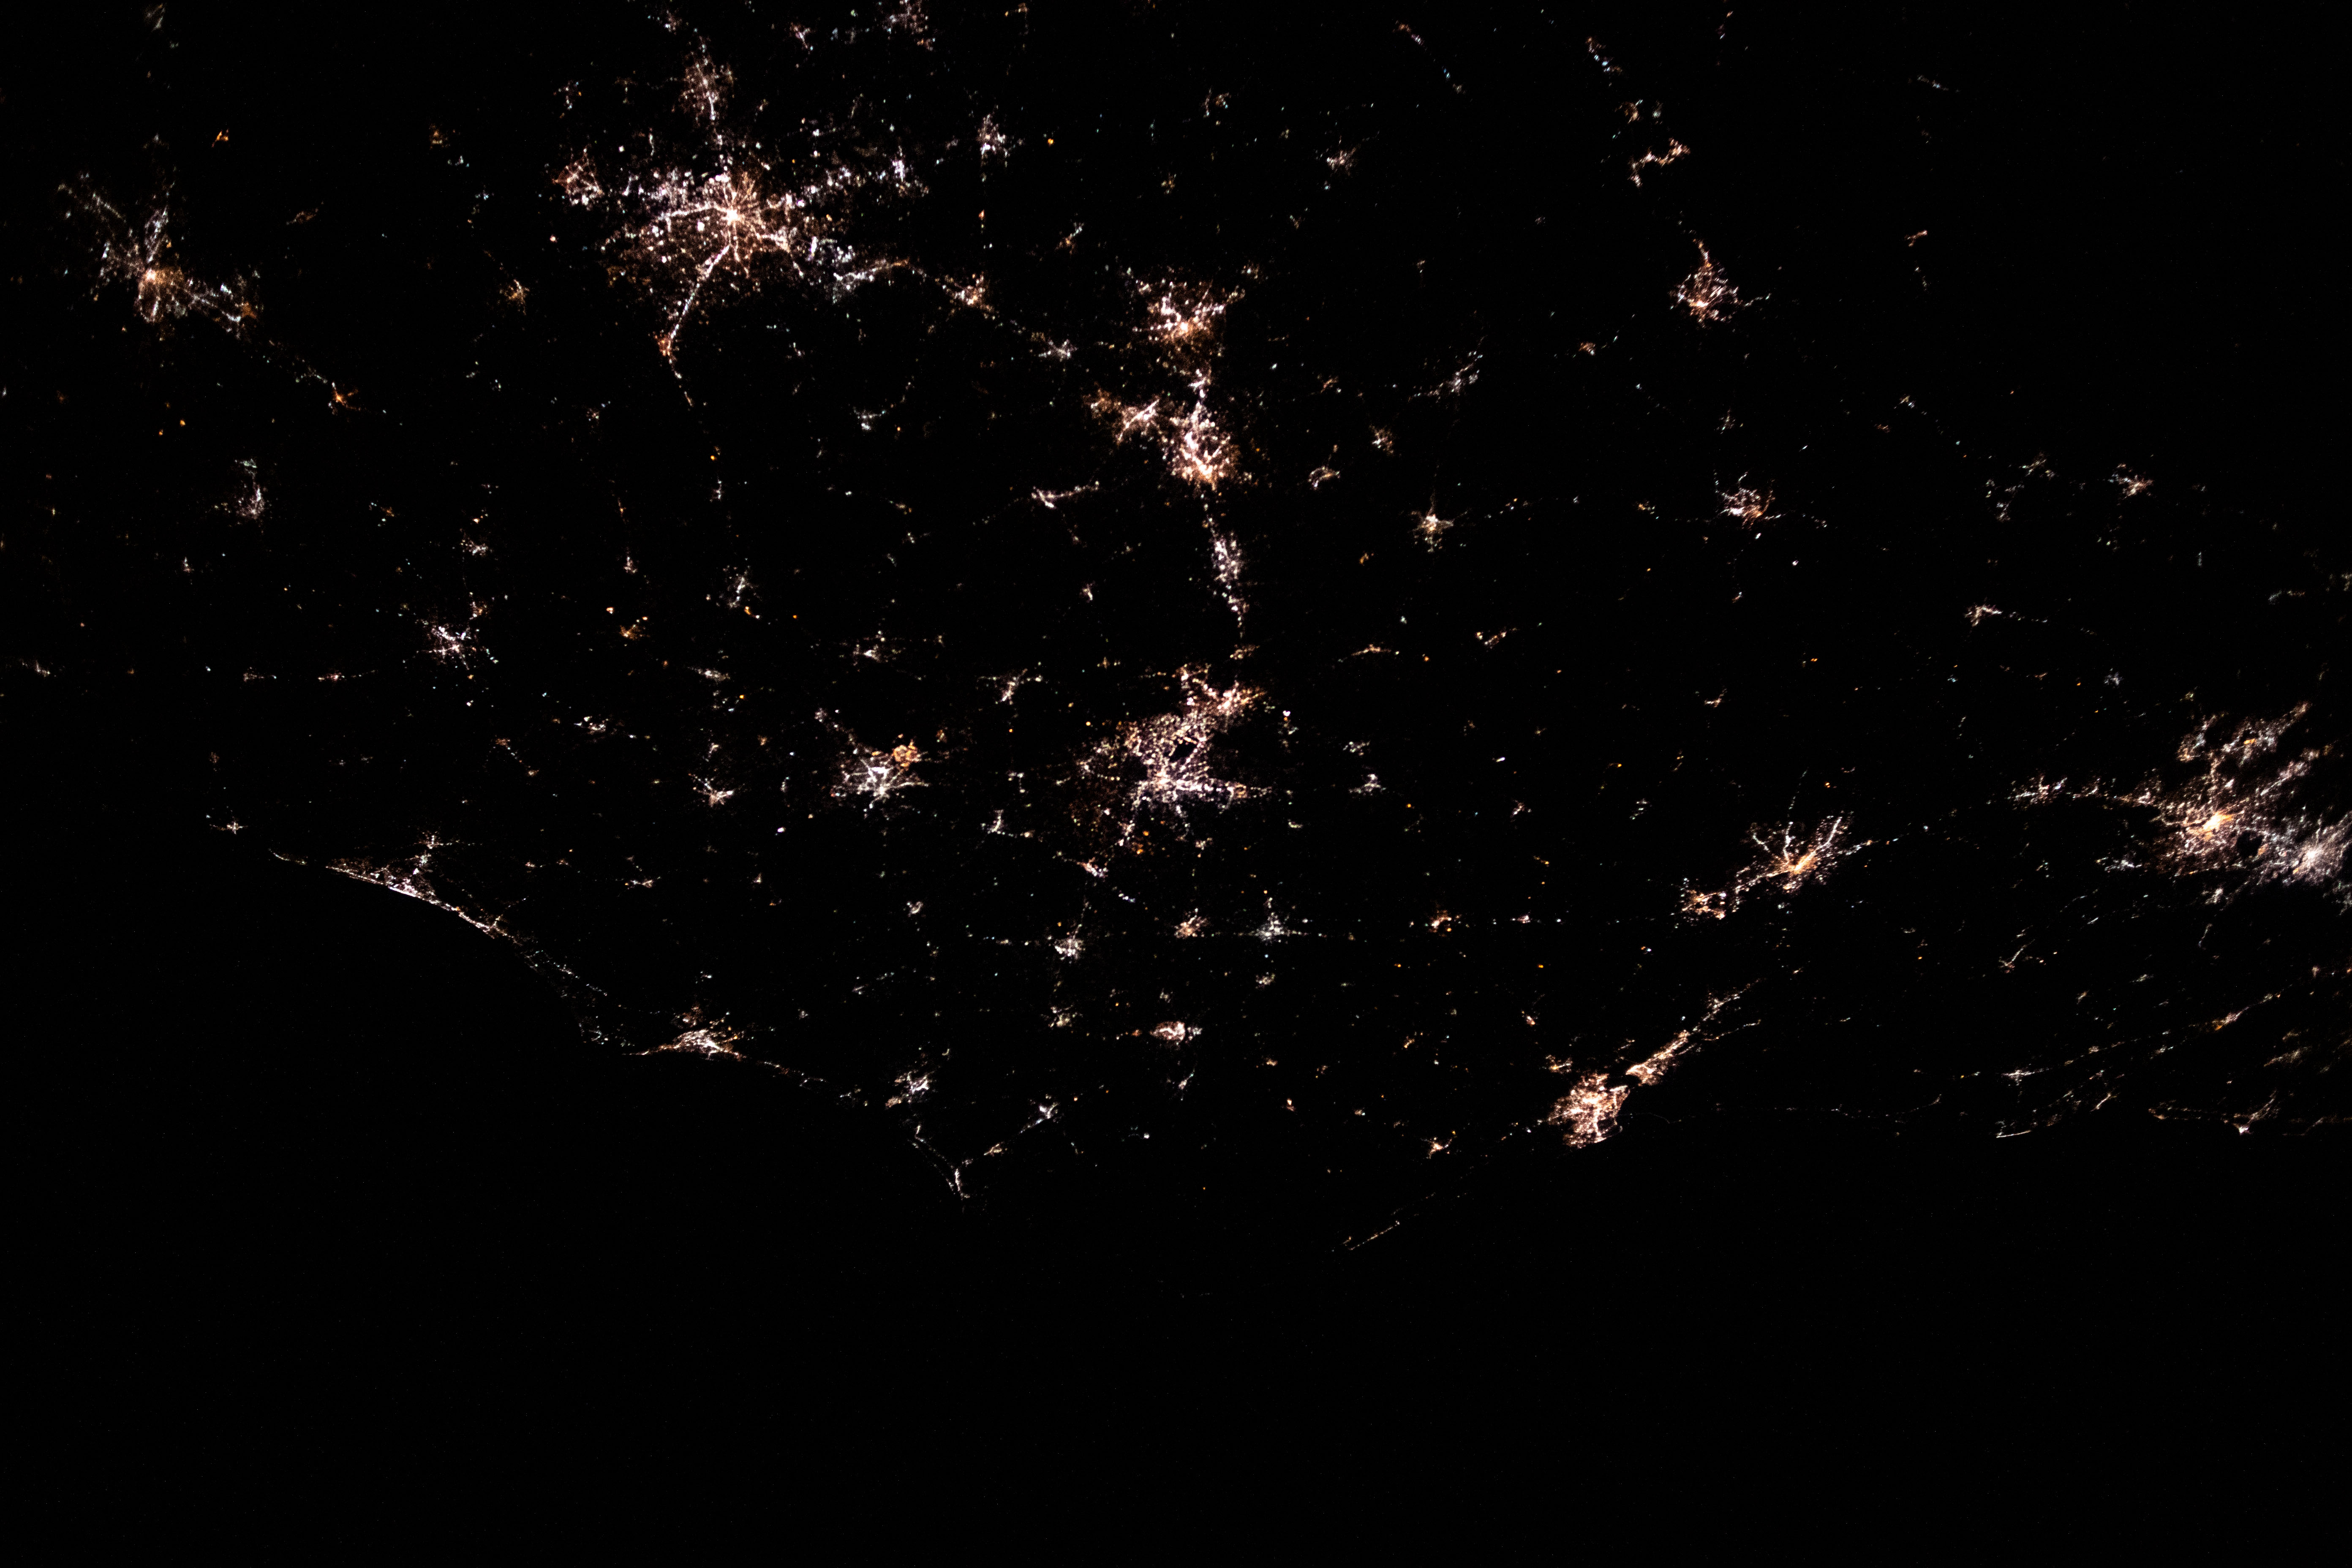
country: USA-NORTH CAROLINA
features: FORT BRAGG, NORTH CAROLINA, RALEIGH, COLUMBIA, SOUTH CAROLINA, DISTRICT OF COLUMBIA, BALTIMORE
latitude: 36.0
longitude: -78.5
